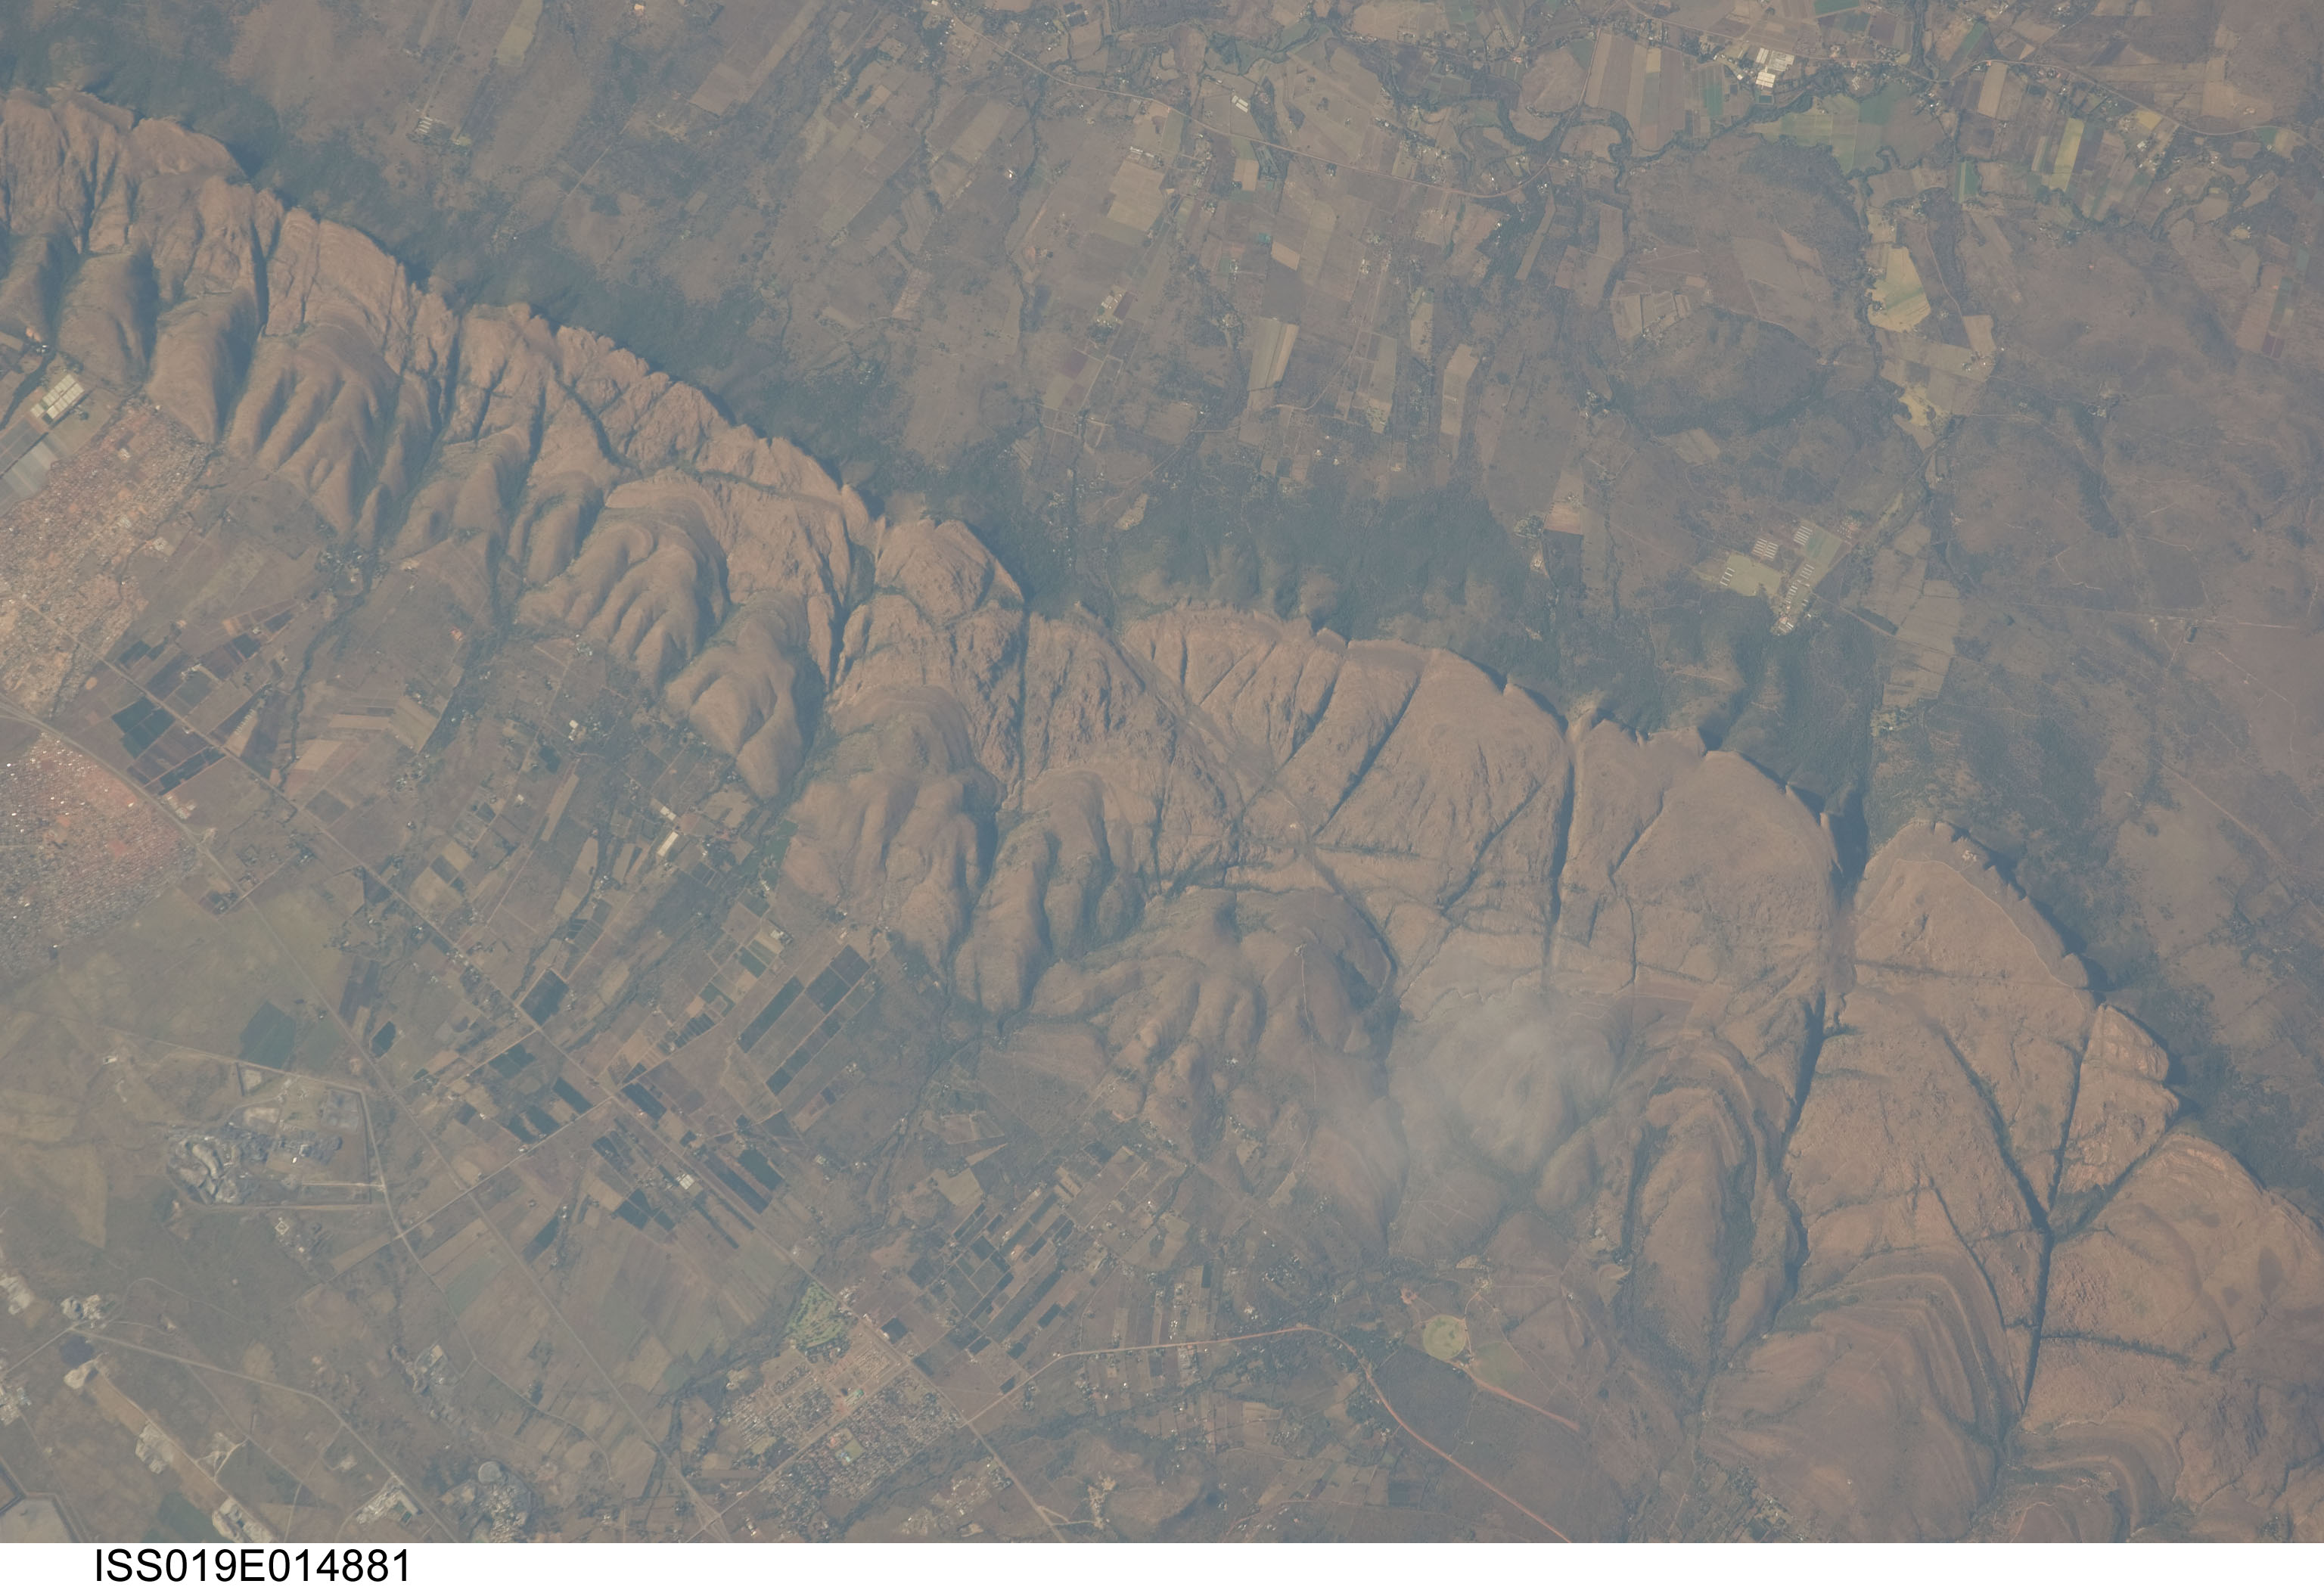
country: REPUBLIC SOUTH AFRICA
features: MAGALIESBERG NATURE RESERVE
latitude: -25.8
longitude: 27.6
